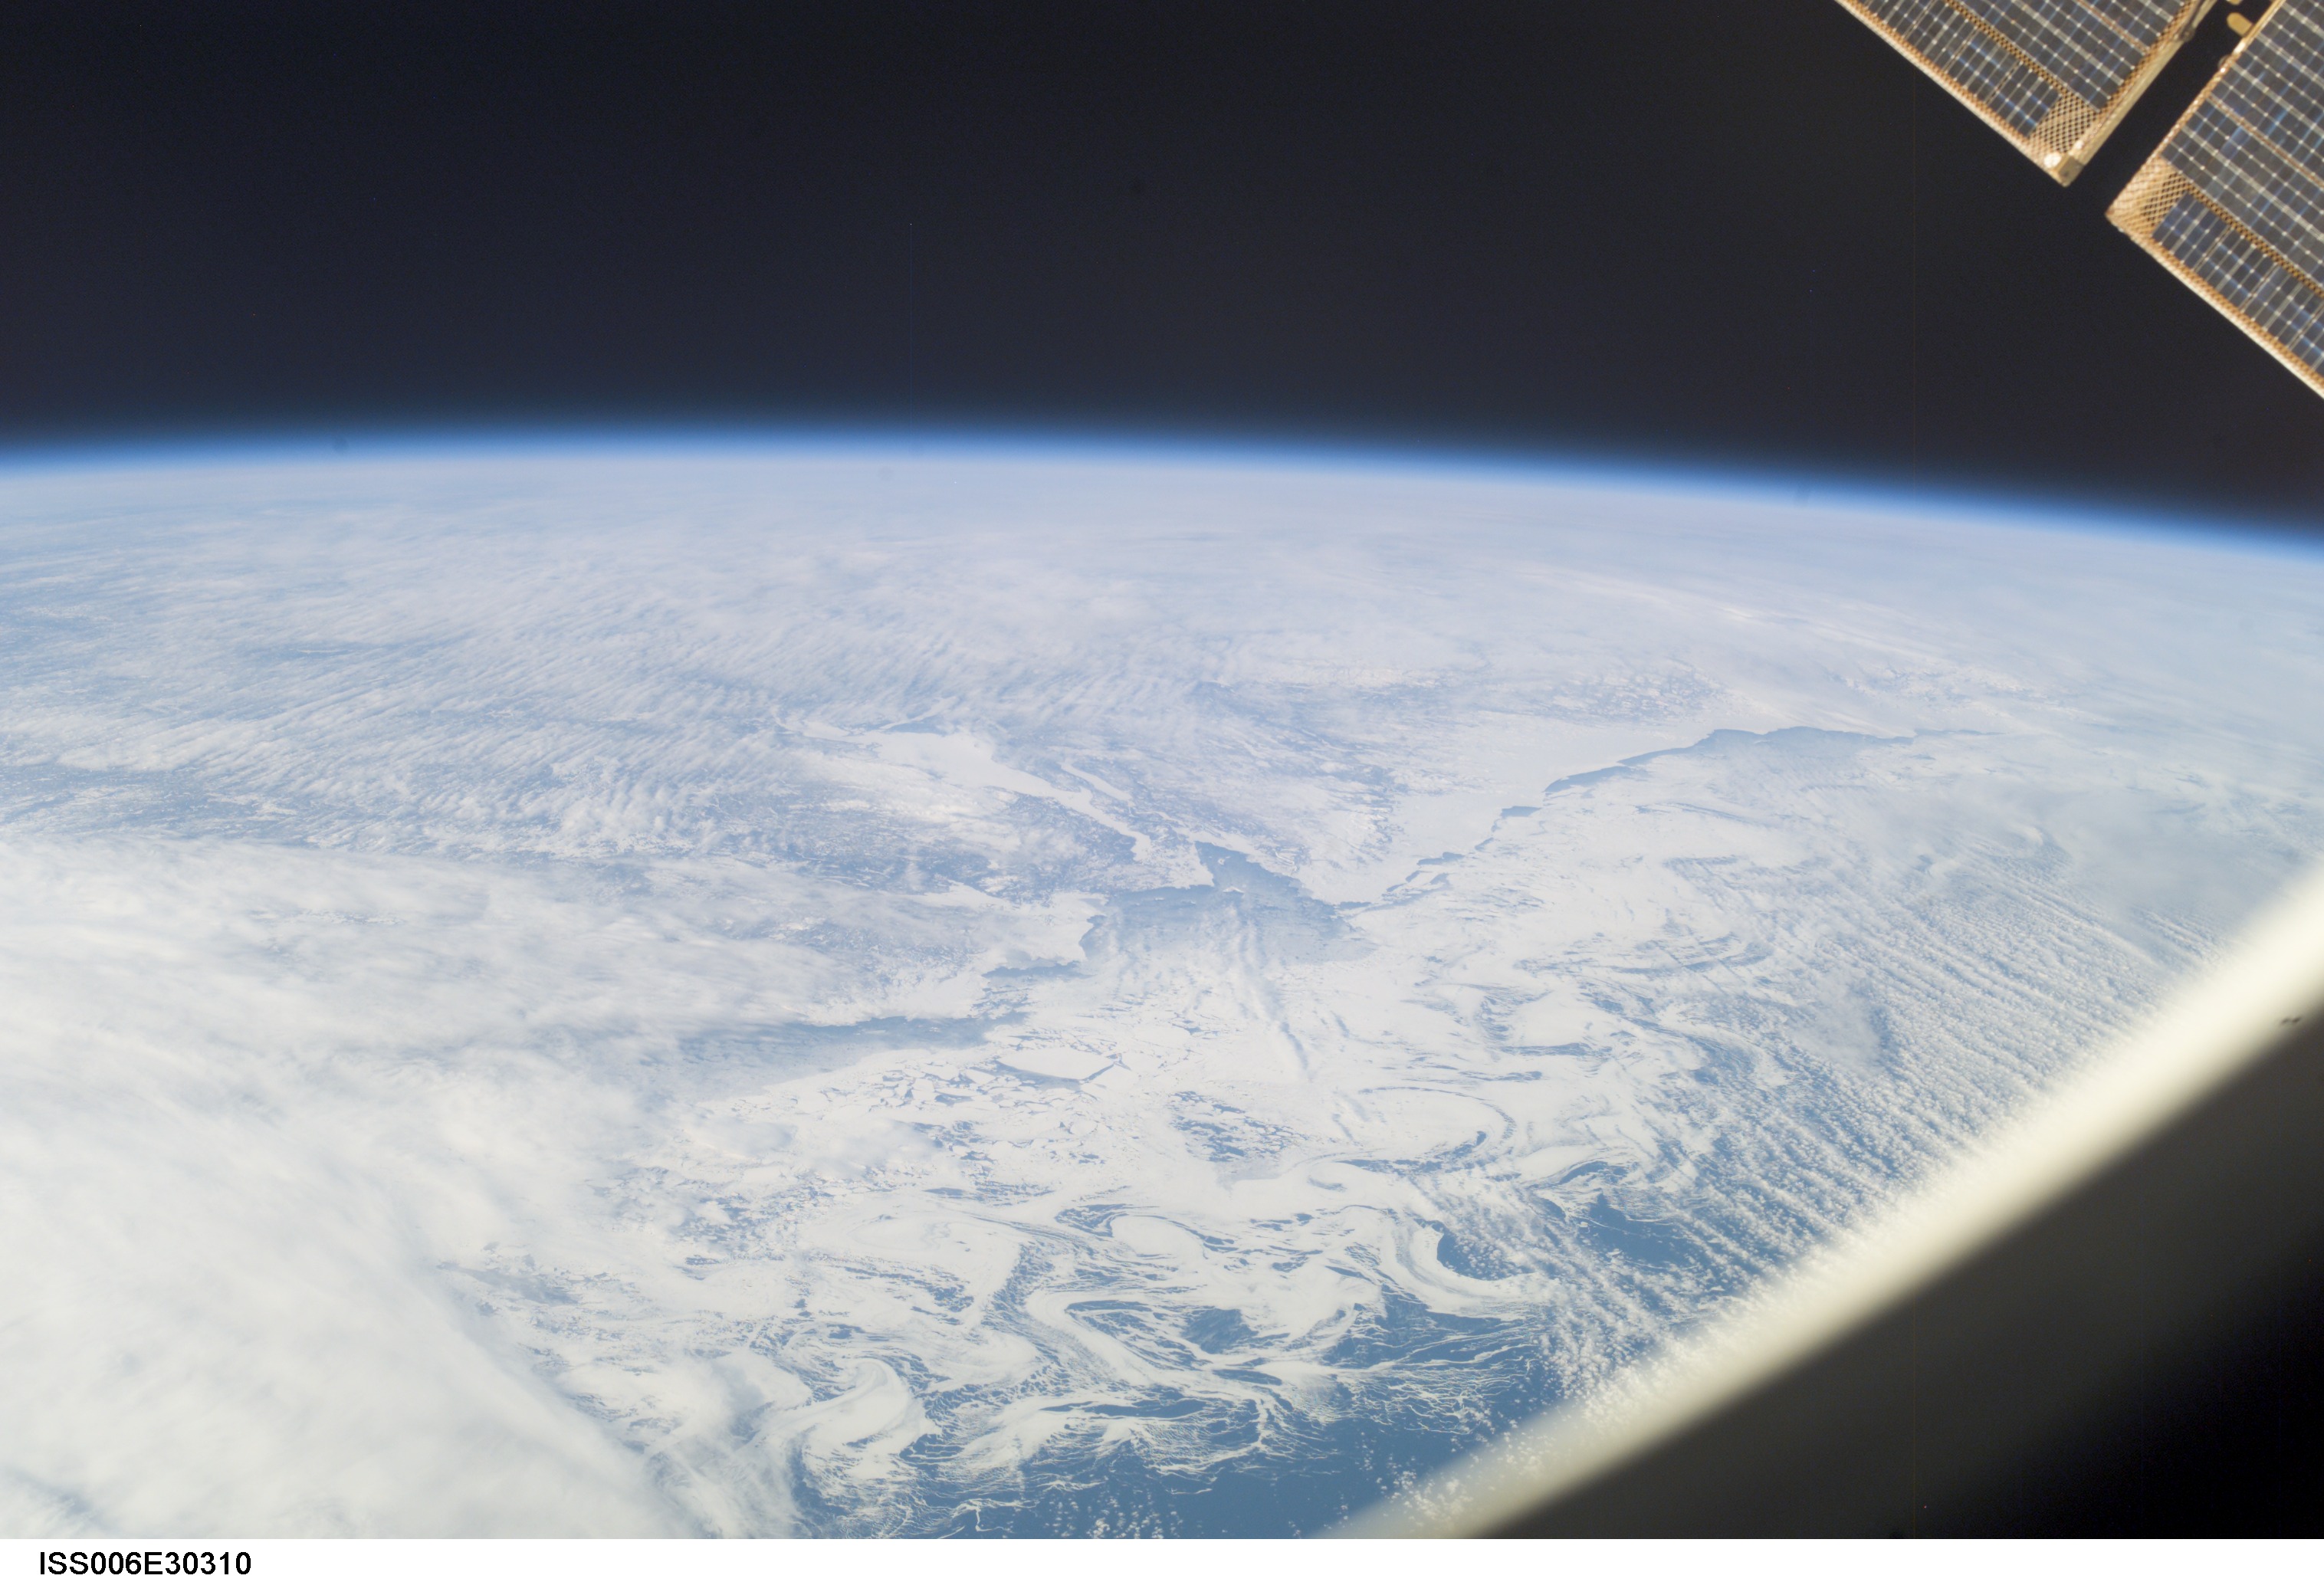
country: CLOUDS
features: ATMOSPHERIC LIMB
